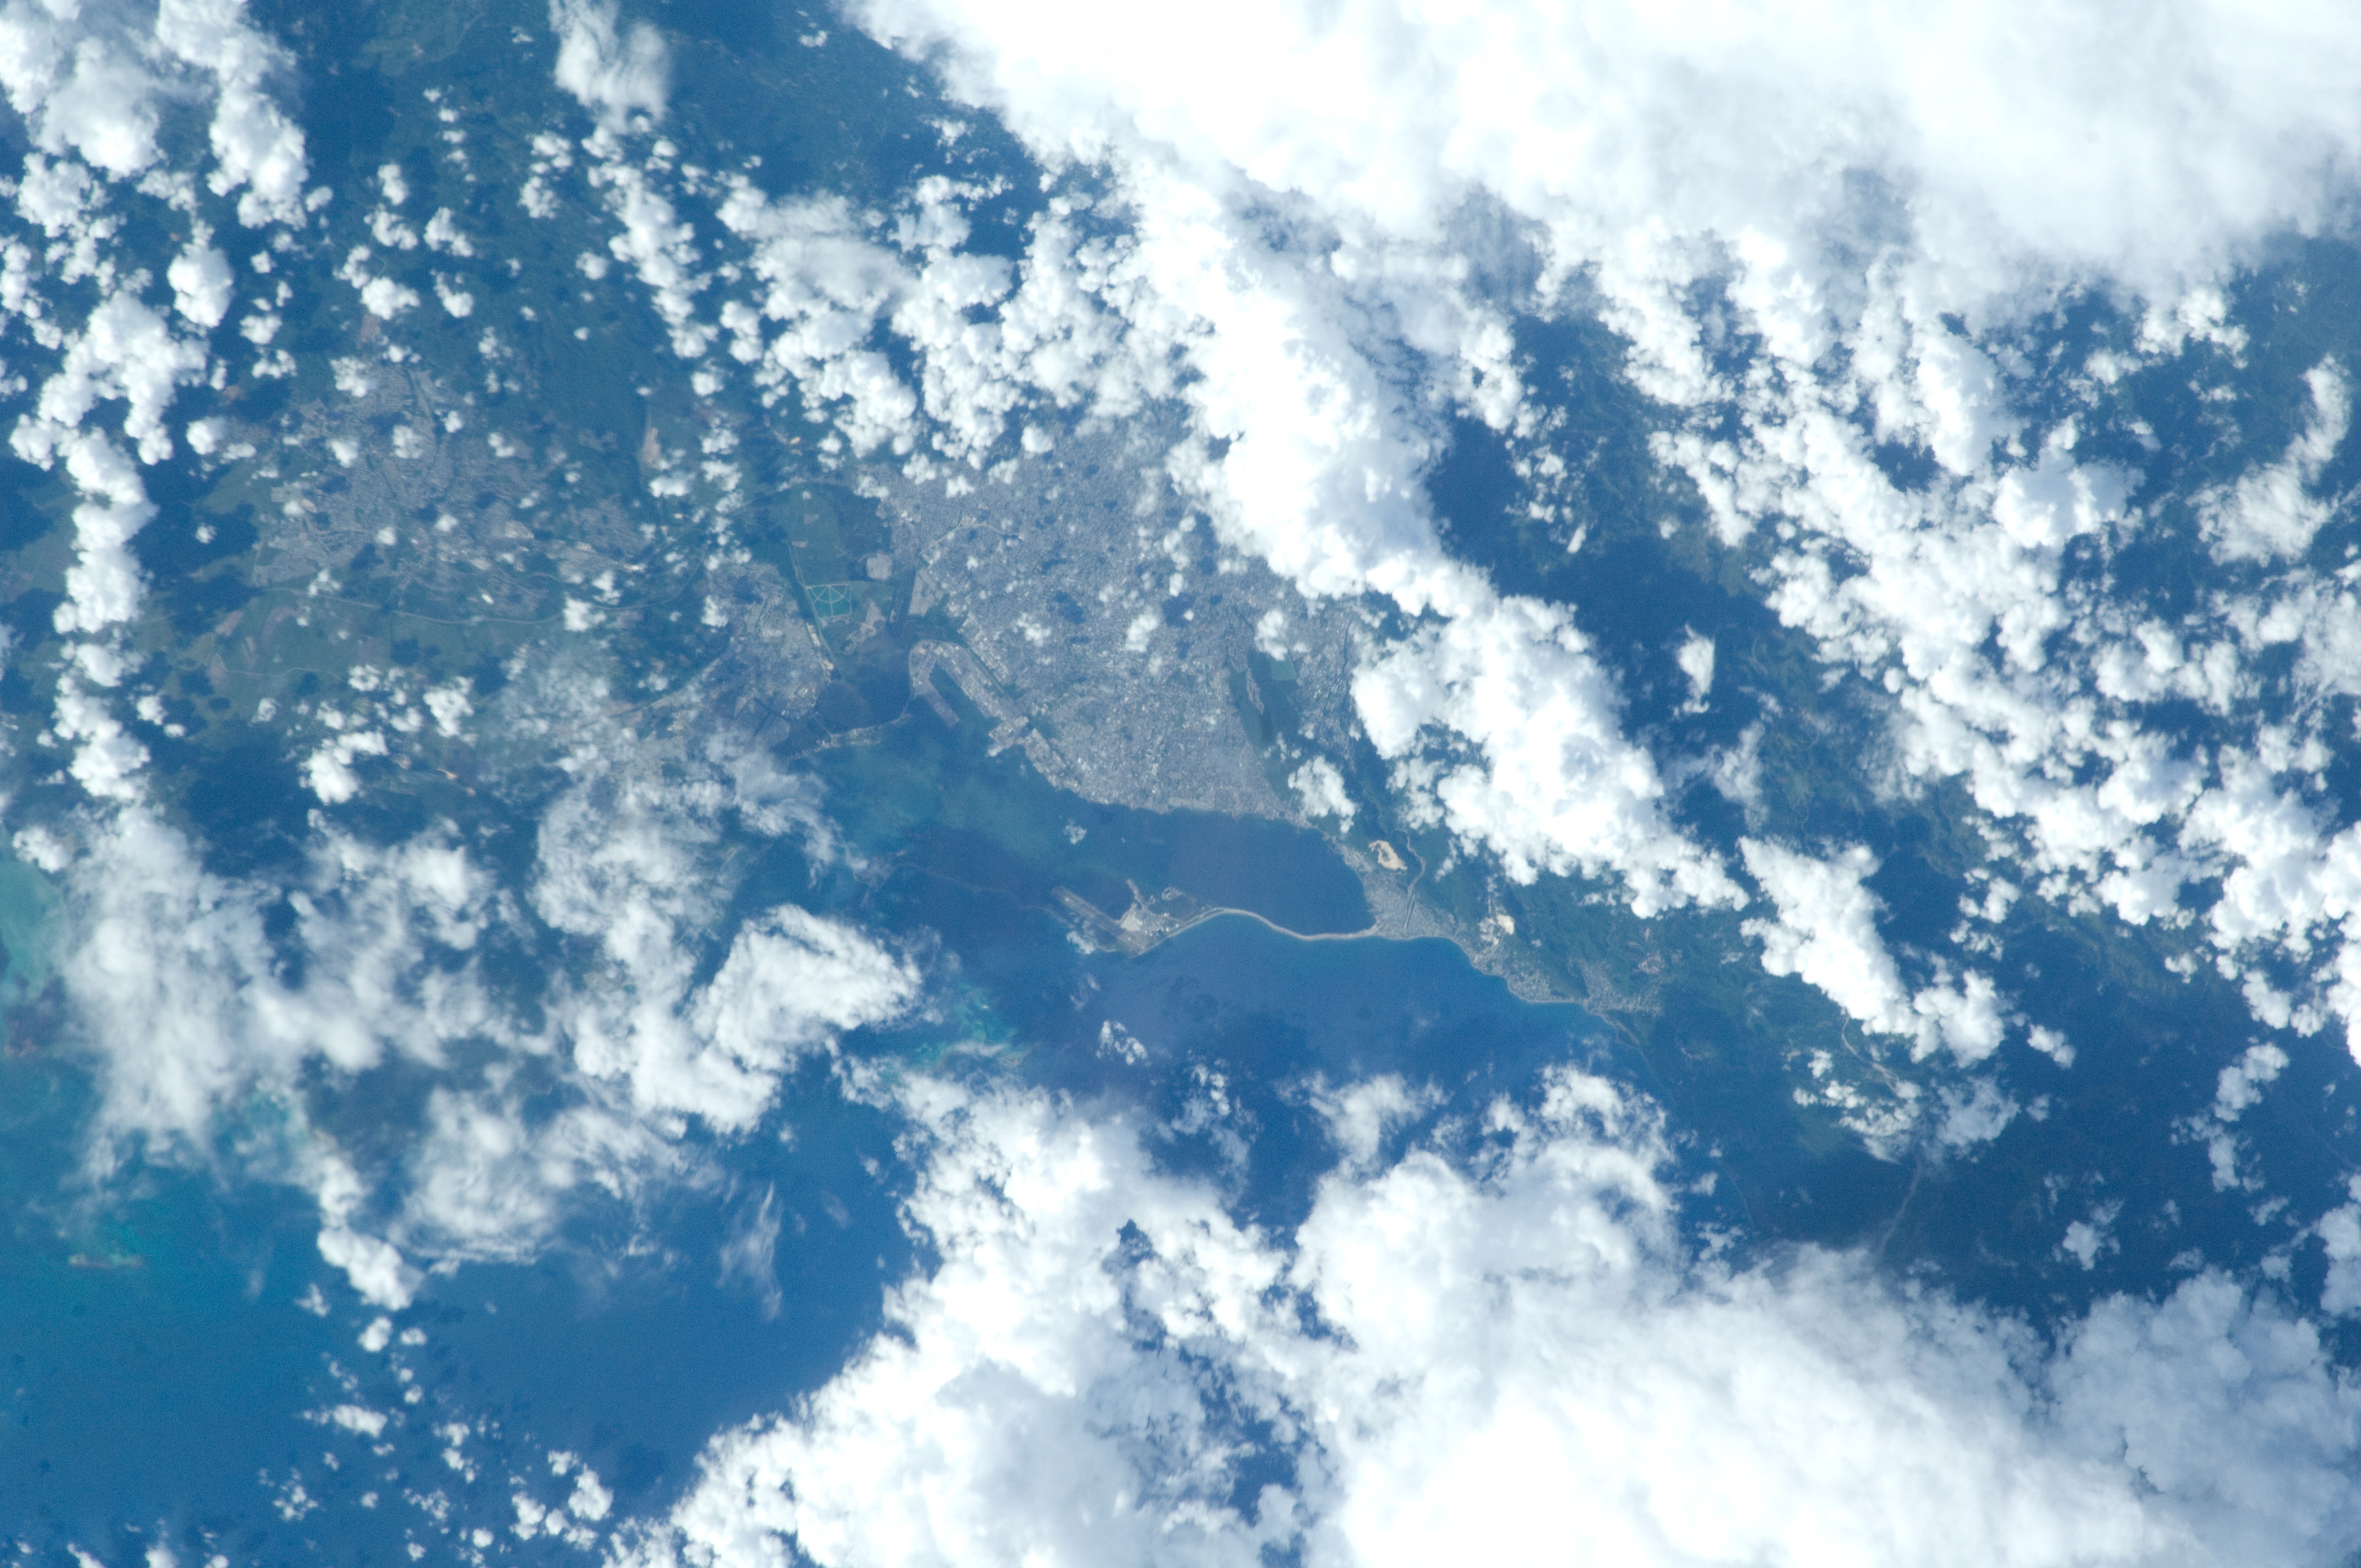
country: JAMAICA
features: KINGSTON, CARIBBEAN S., SPANISH TOWN
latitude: 17.9
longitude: -76.8
